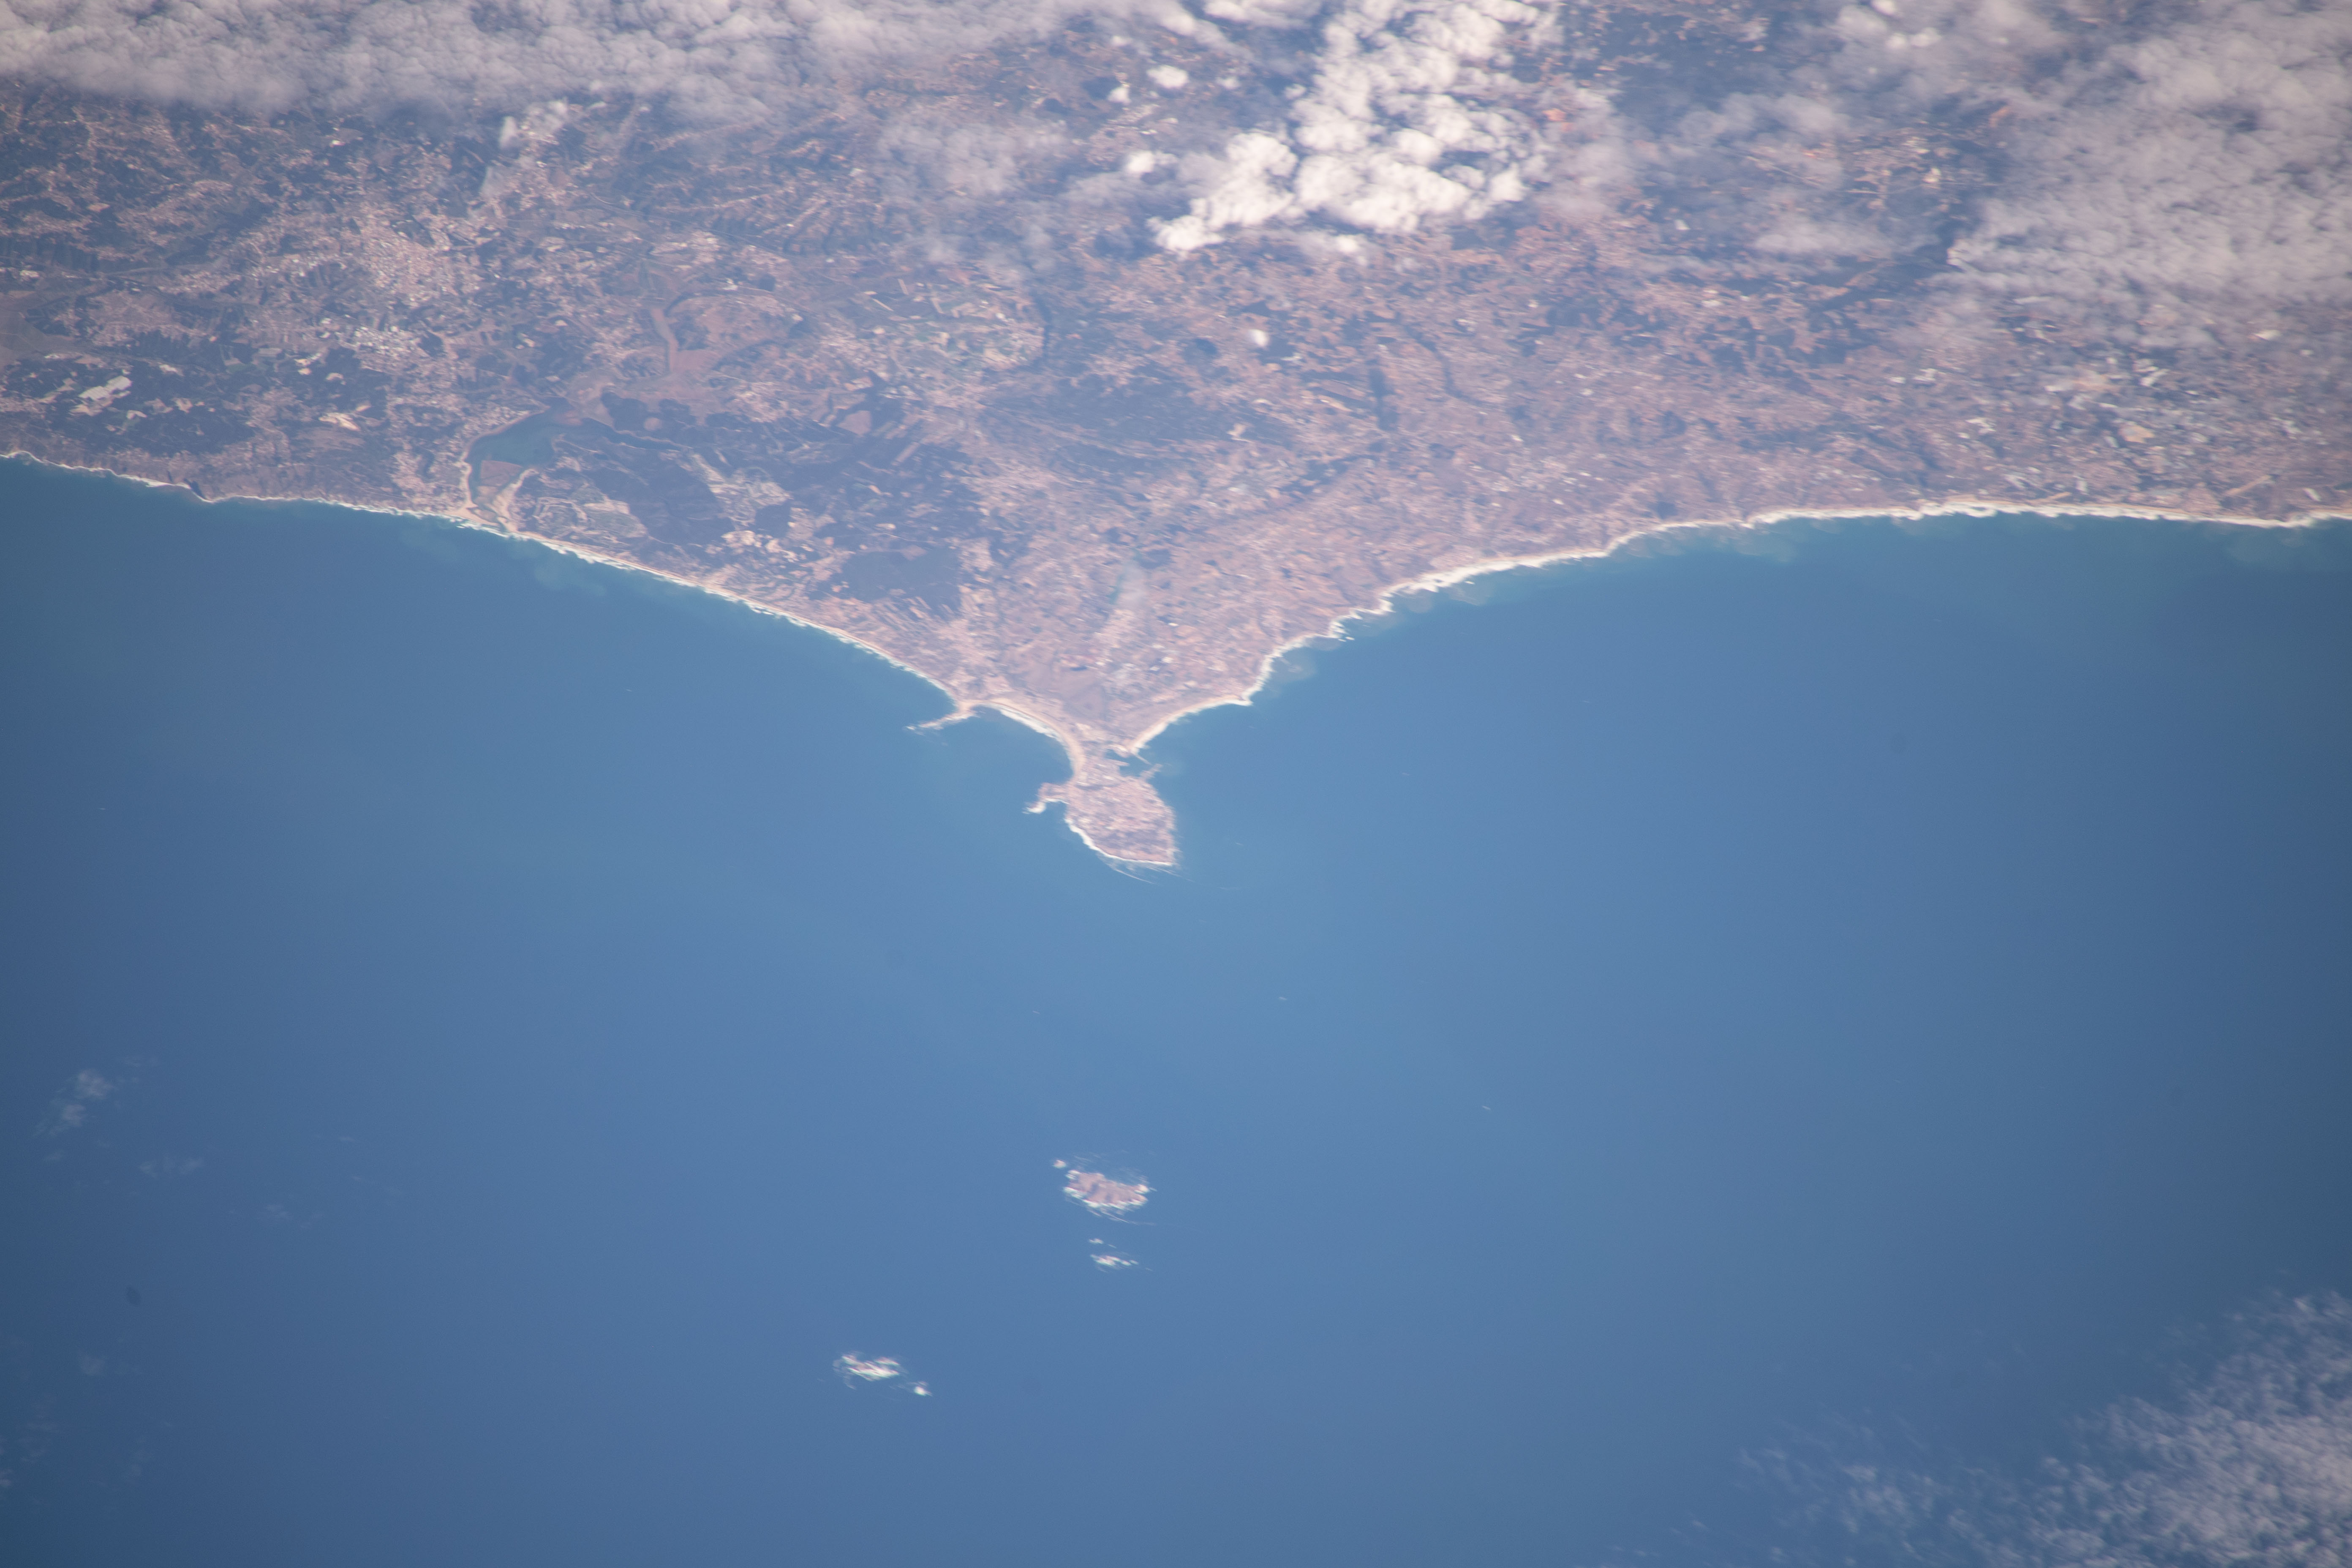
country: PORTUGAL
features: OBIDOS LAGOON,PENICHE
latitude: 39.4
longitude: -9.4
